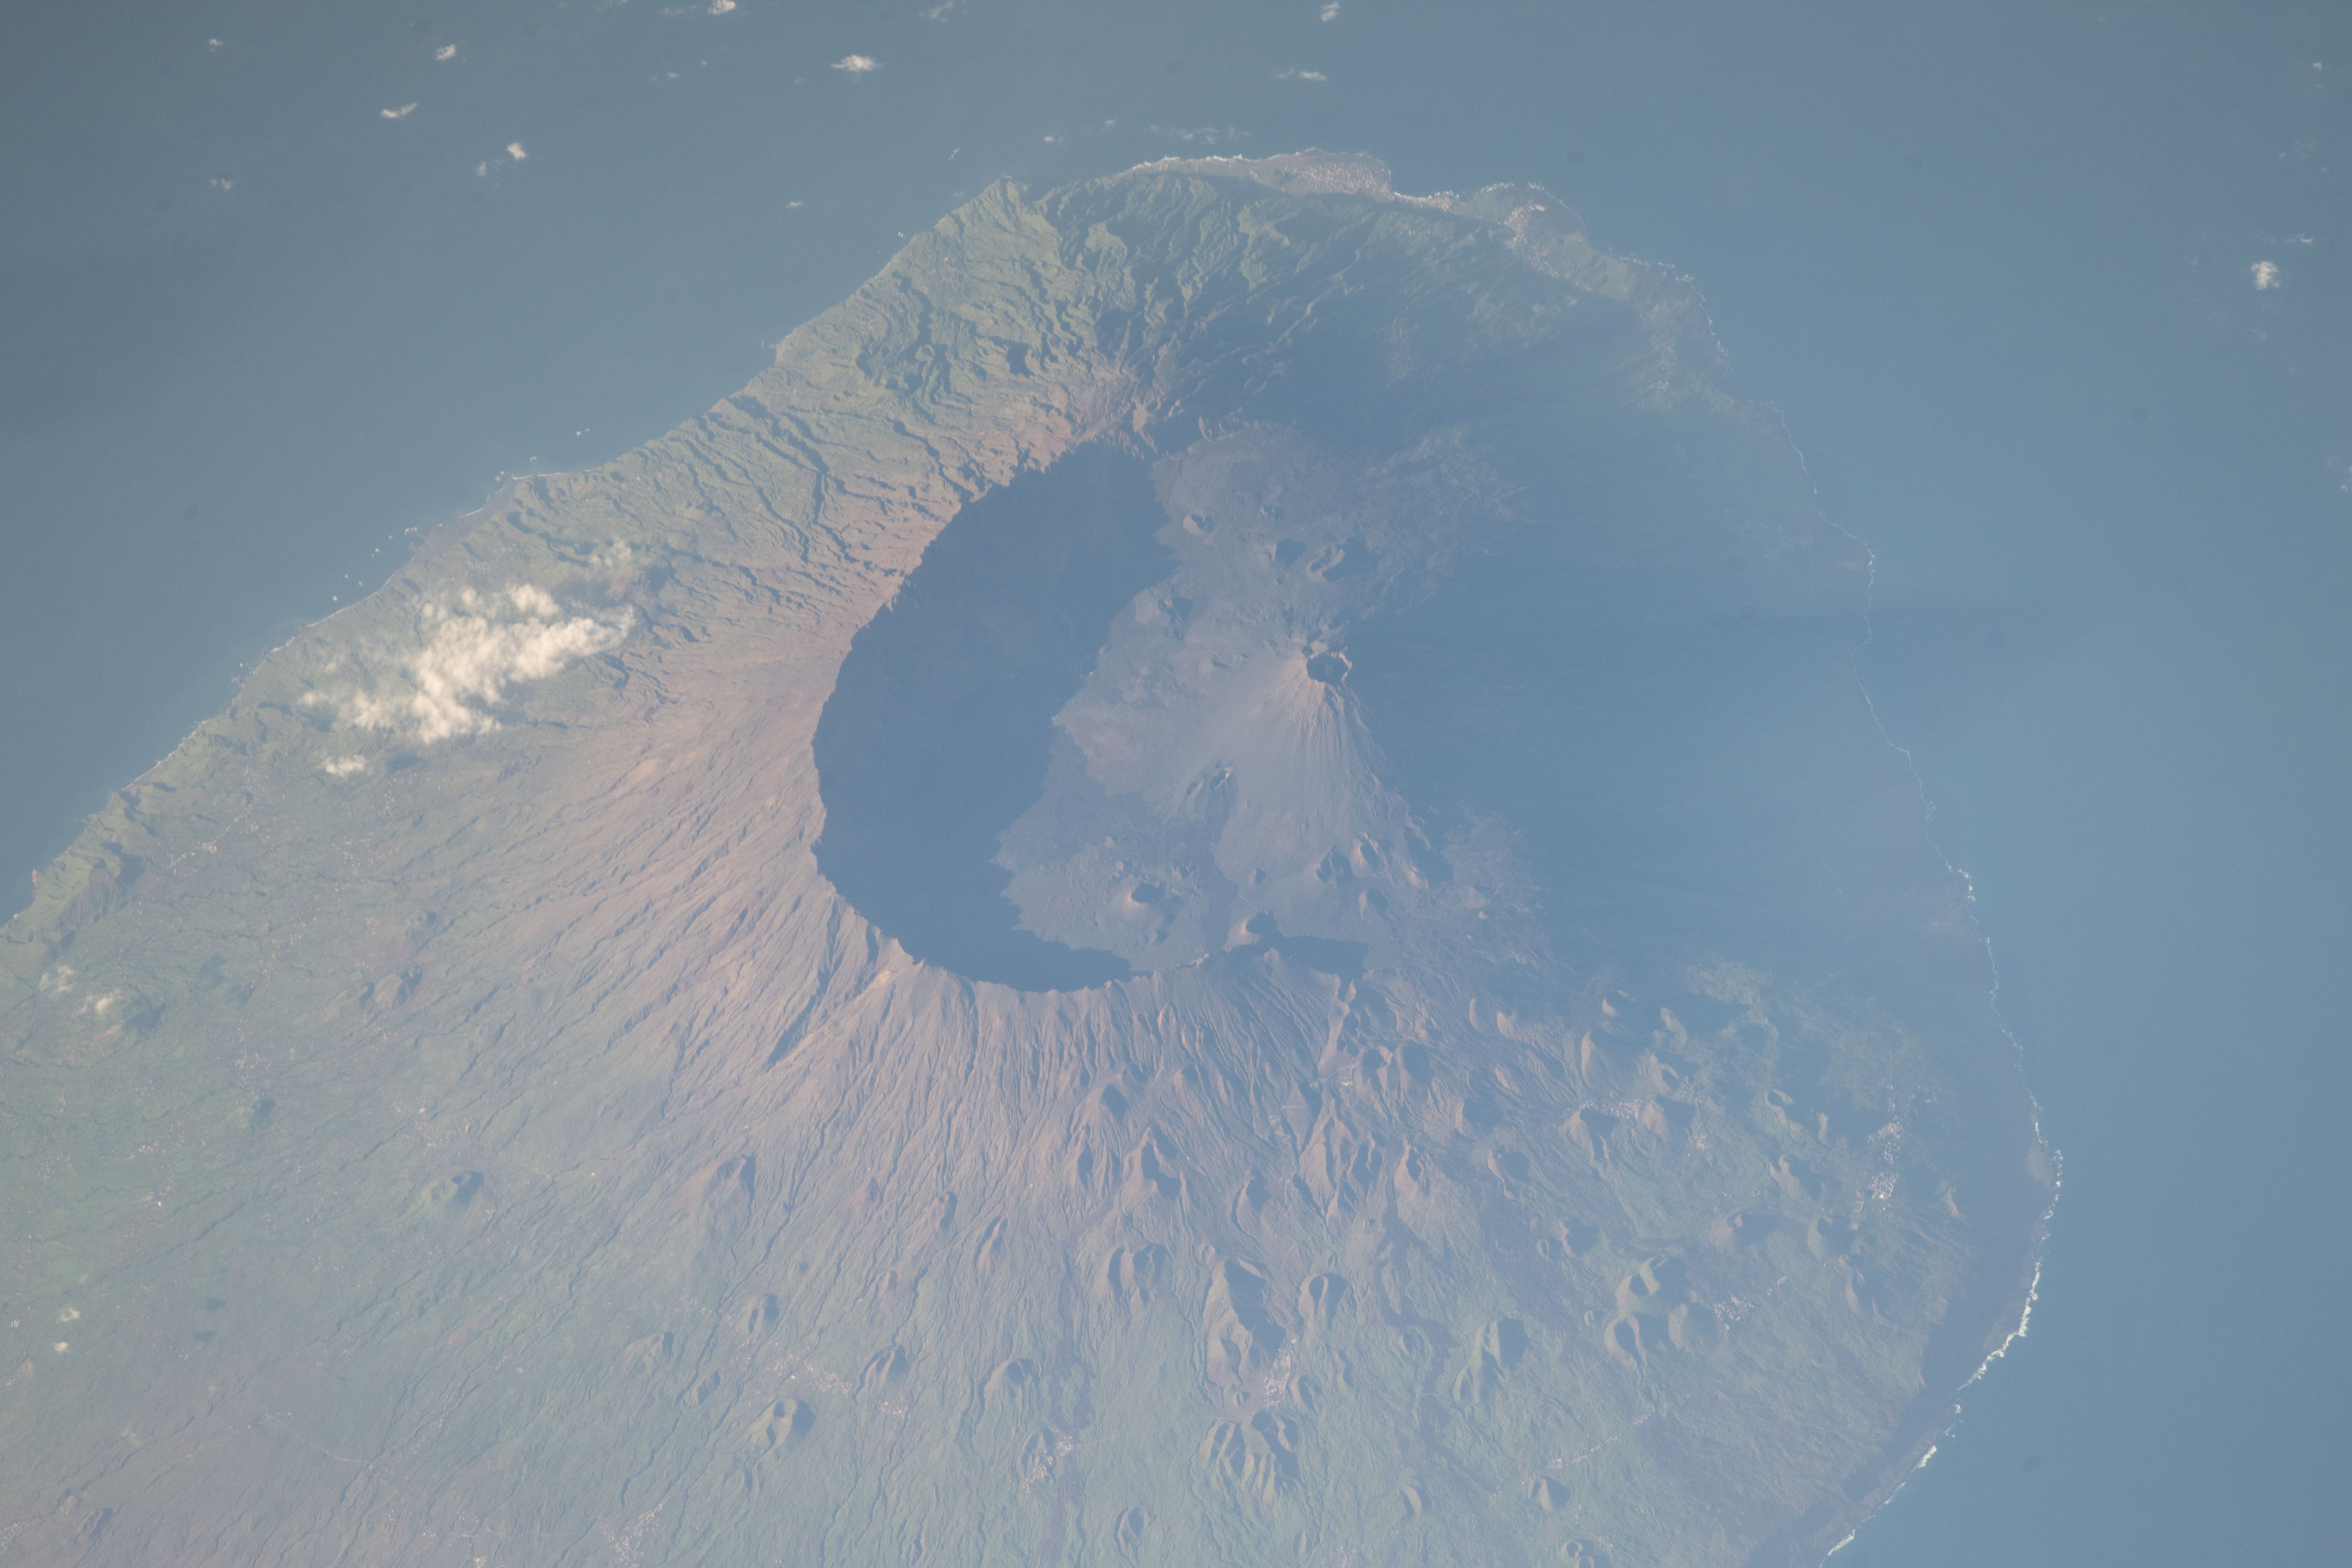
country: CAPE VERDE ISLANDS
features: SAO FILIPE, FOGO NATIONAL PARK, DO FOGO ISLAND
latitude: 14.9
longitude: -24.4
